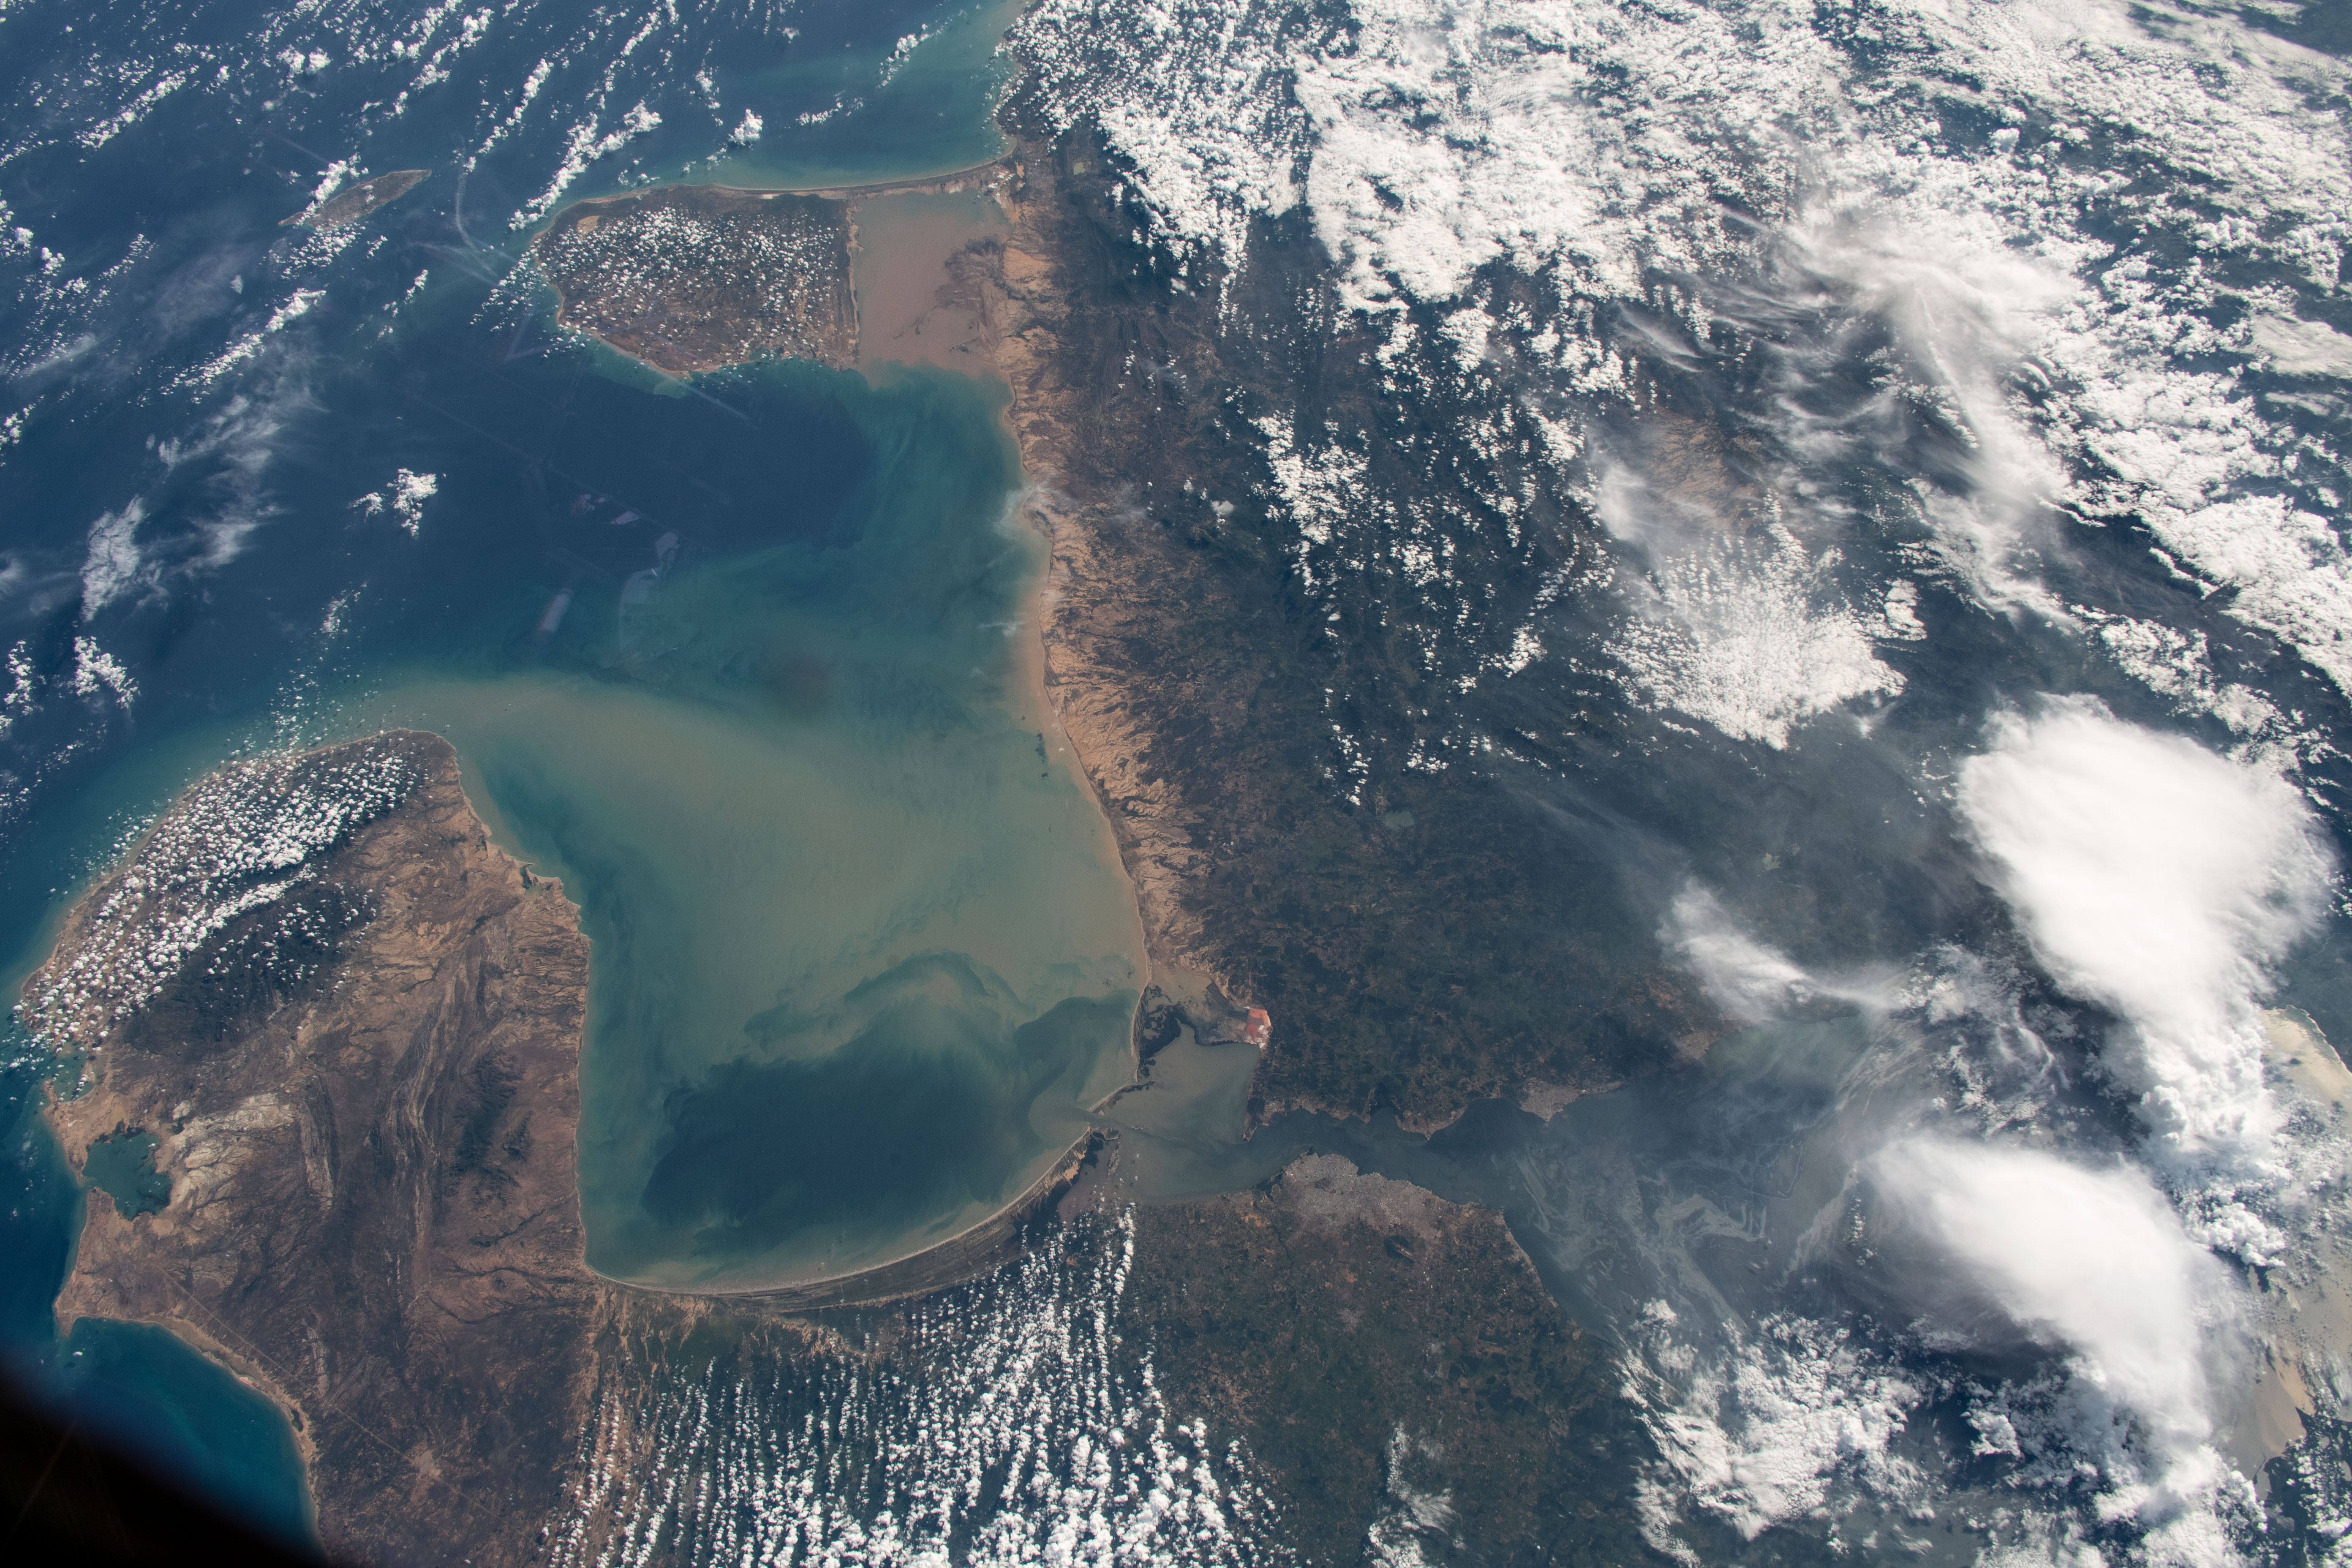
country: VENEZUELA
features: GULF OF VENEZUELA, LAKE MARACAIBO
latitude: 11.0
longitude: -70.5
